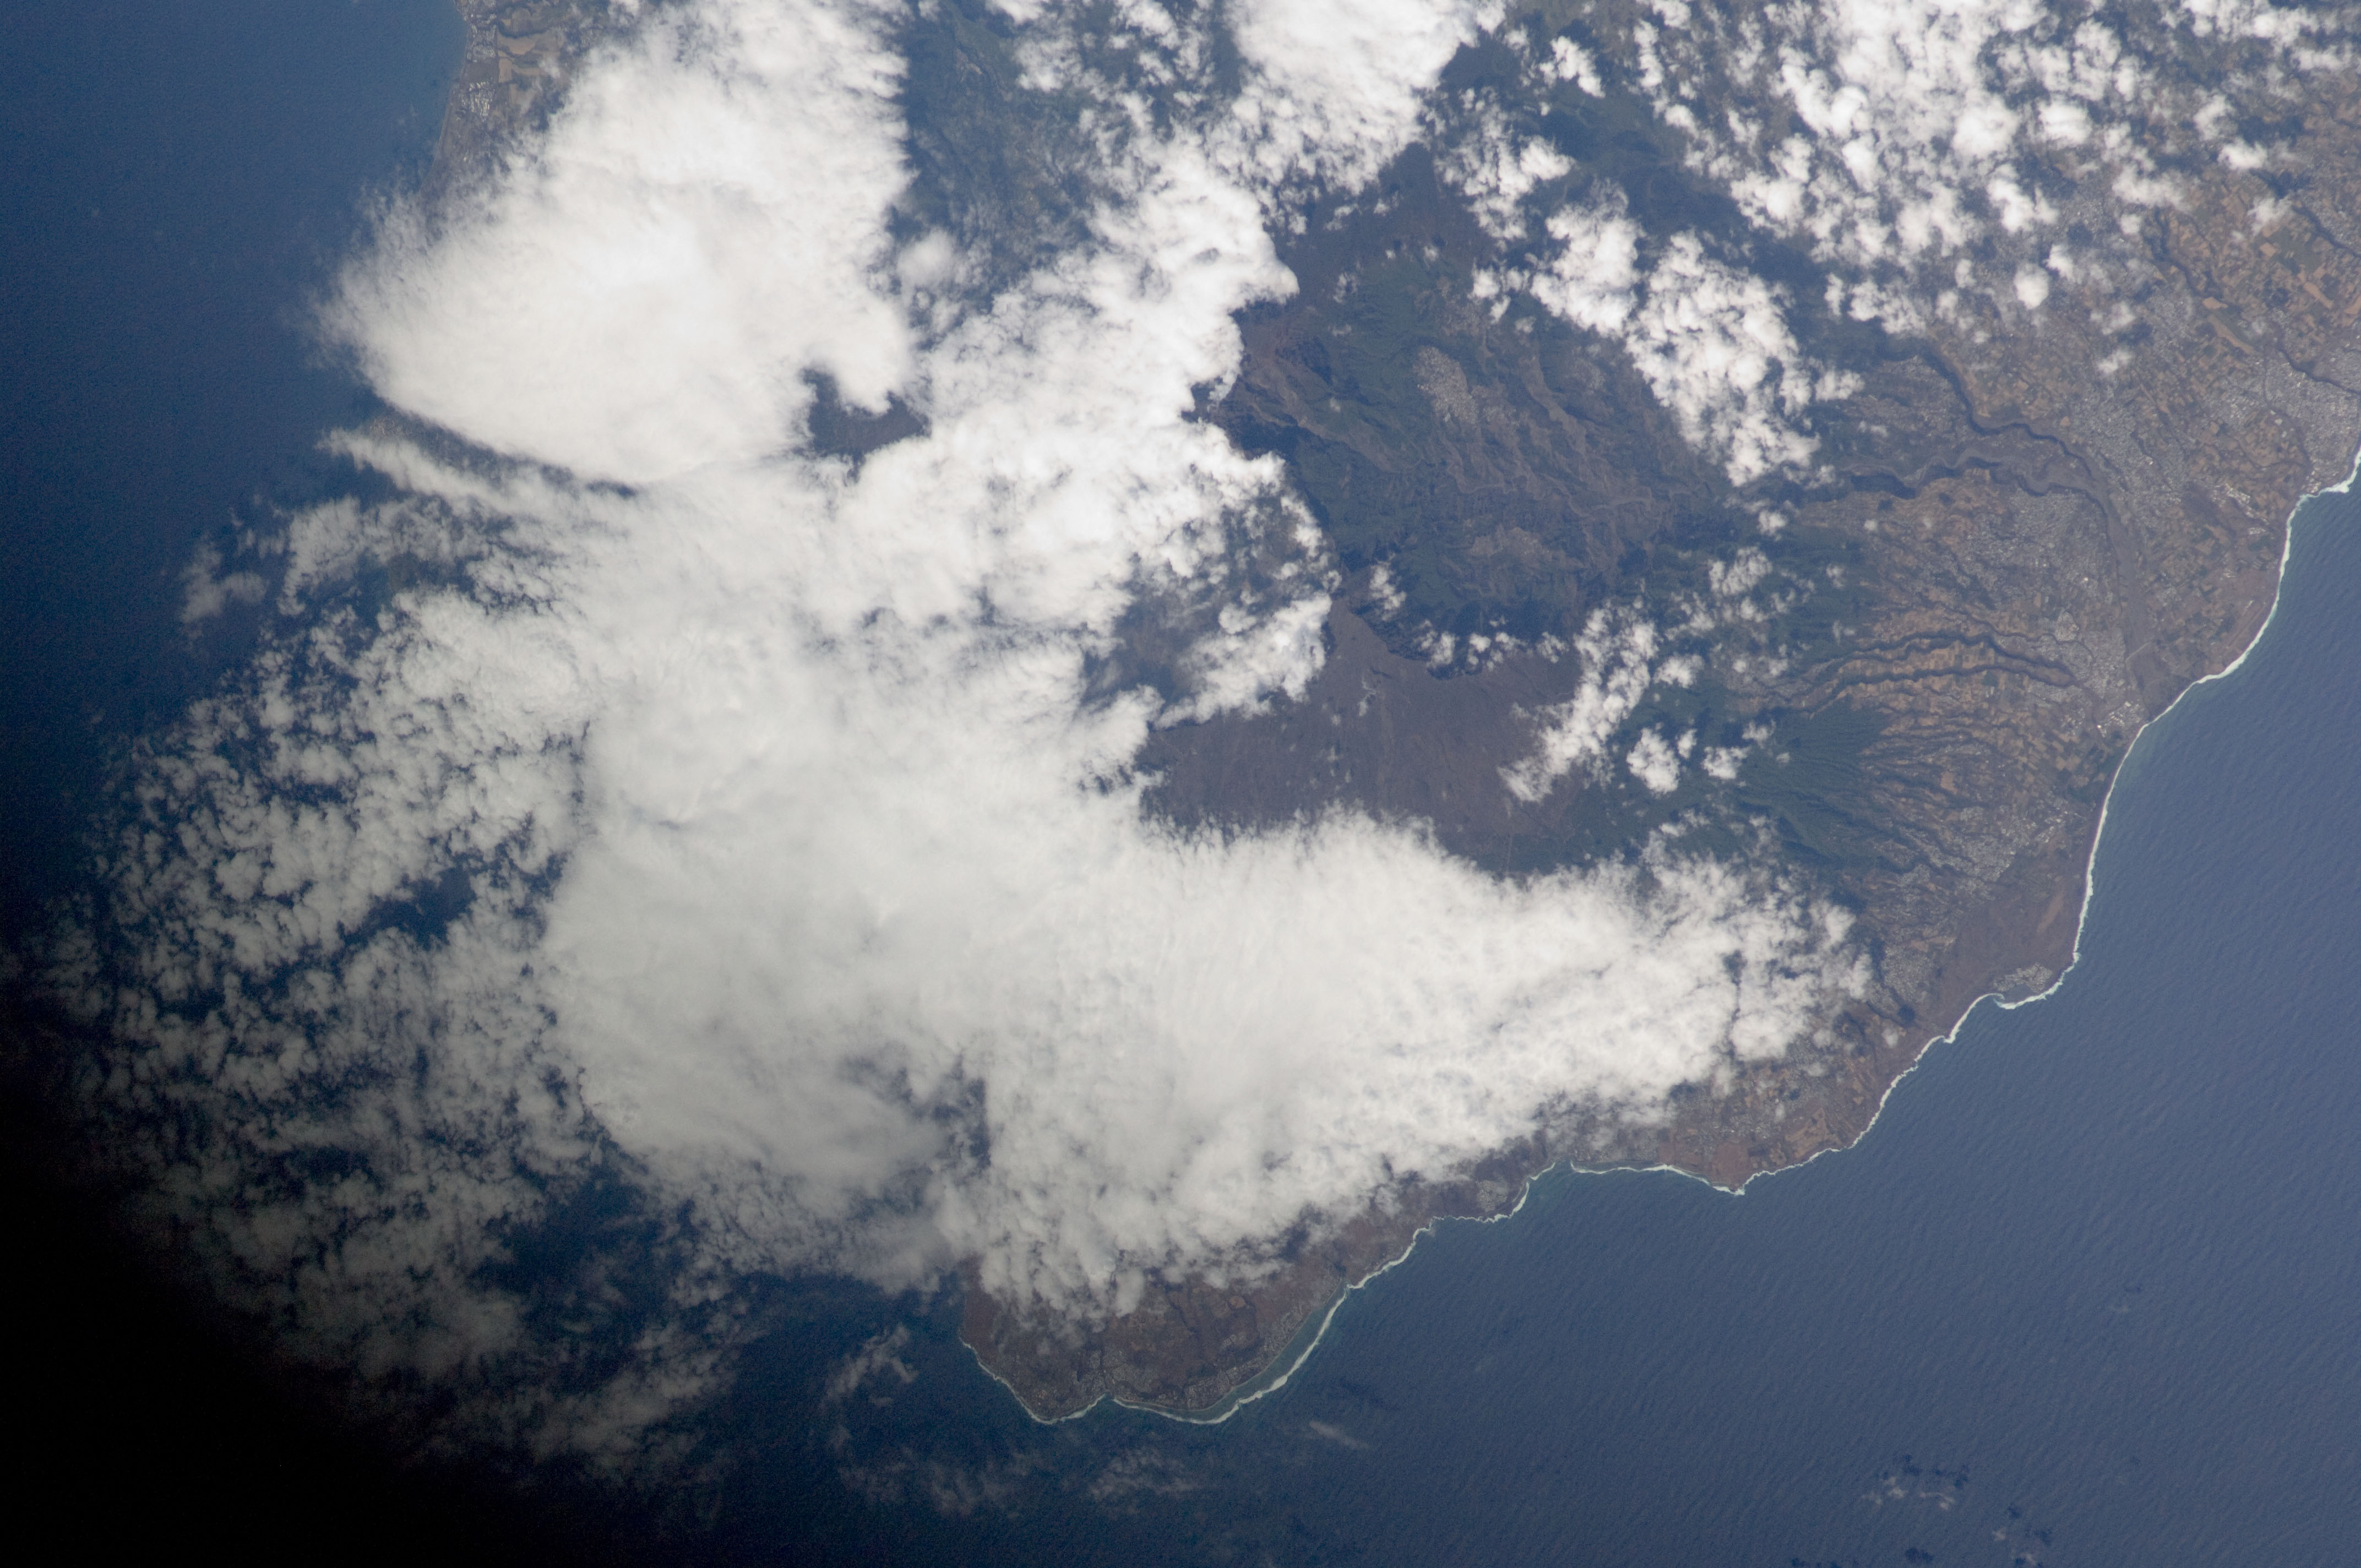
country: REUNION
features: INDIAN O., REUNION I., SAINT-LOUIS, CILAOS, PITON DES NEIGES, LE PORT
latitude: -21.0
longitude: 55.4
